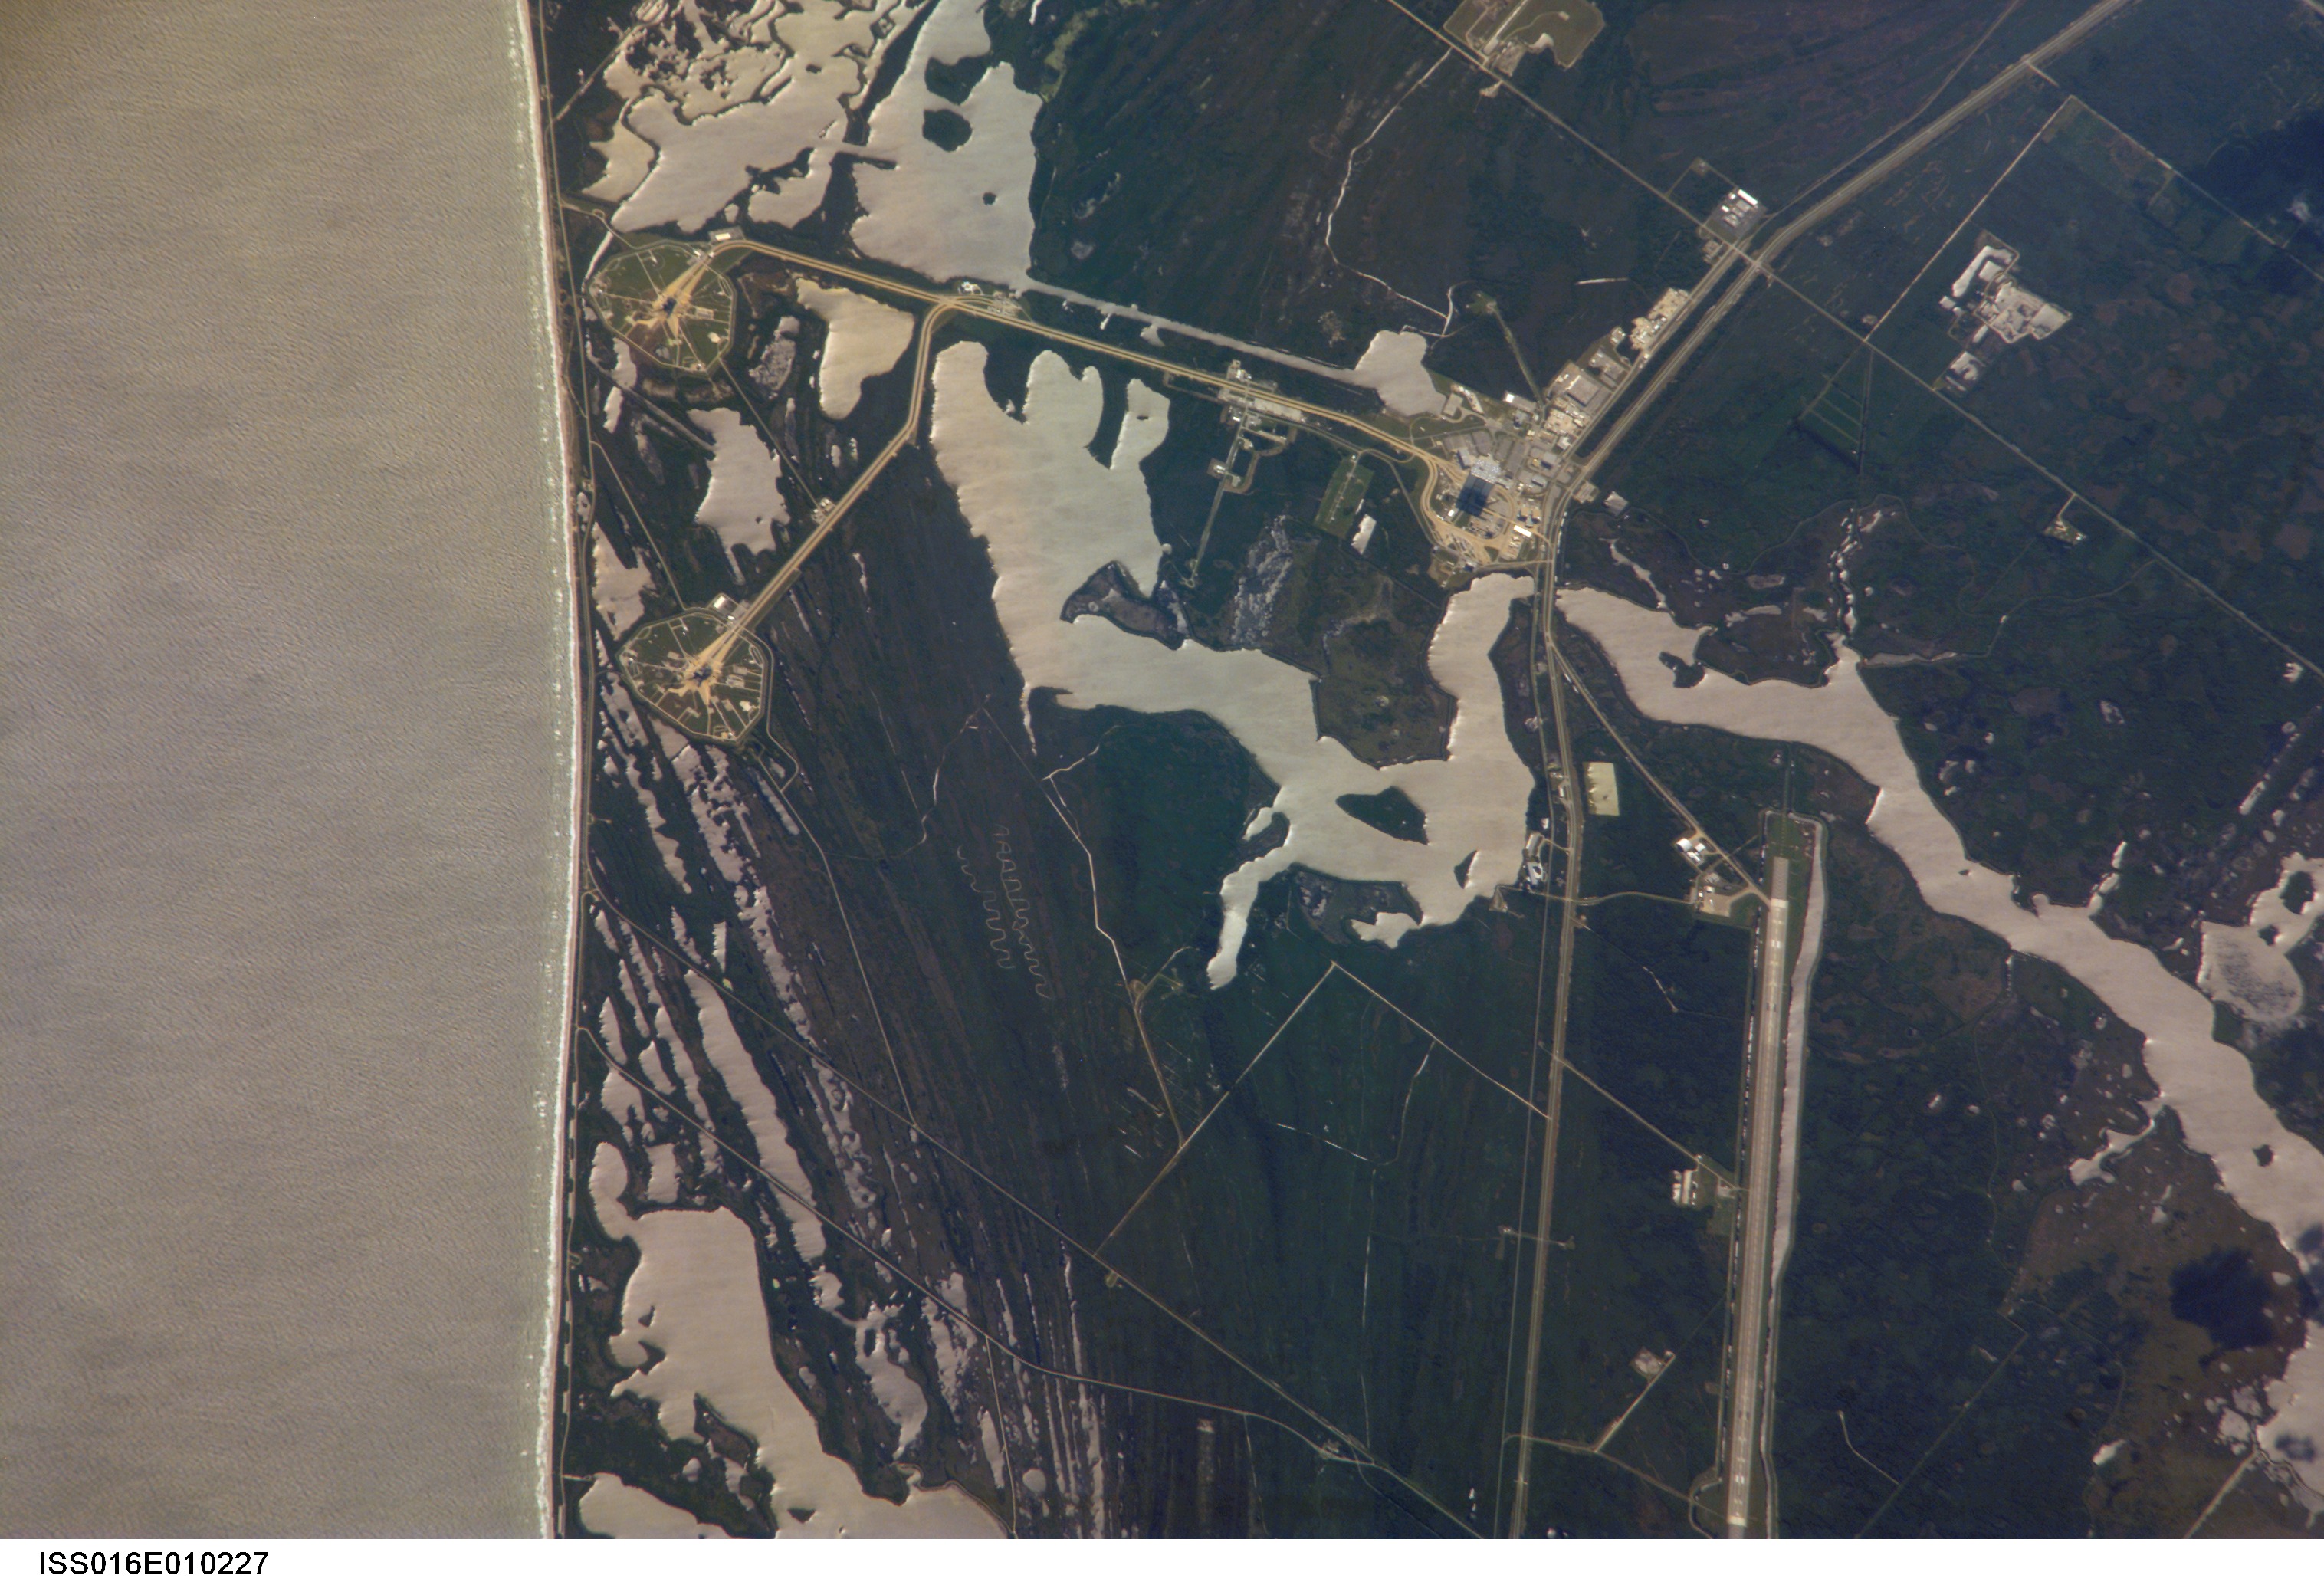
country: USA-FLORIDA
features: KSC, C. CANAVERAL, LAUNCH PADS
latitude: 28.6
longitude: -80.7
